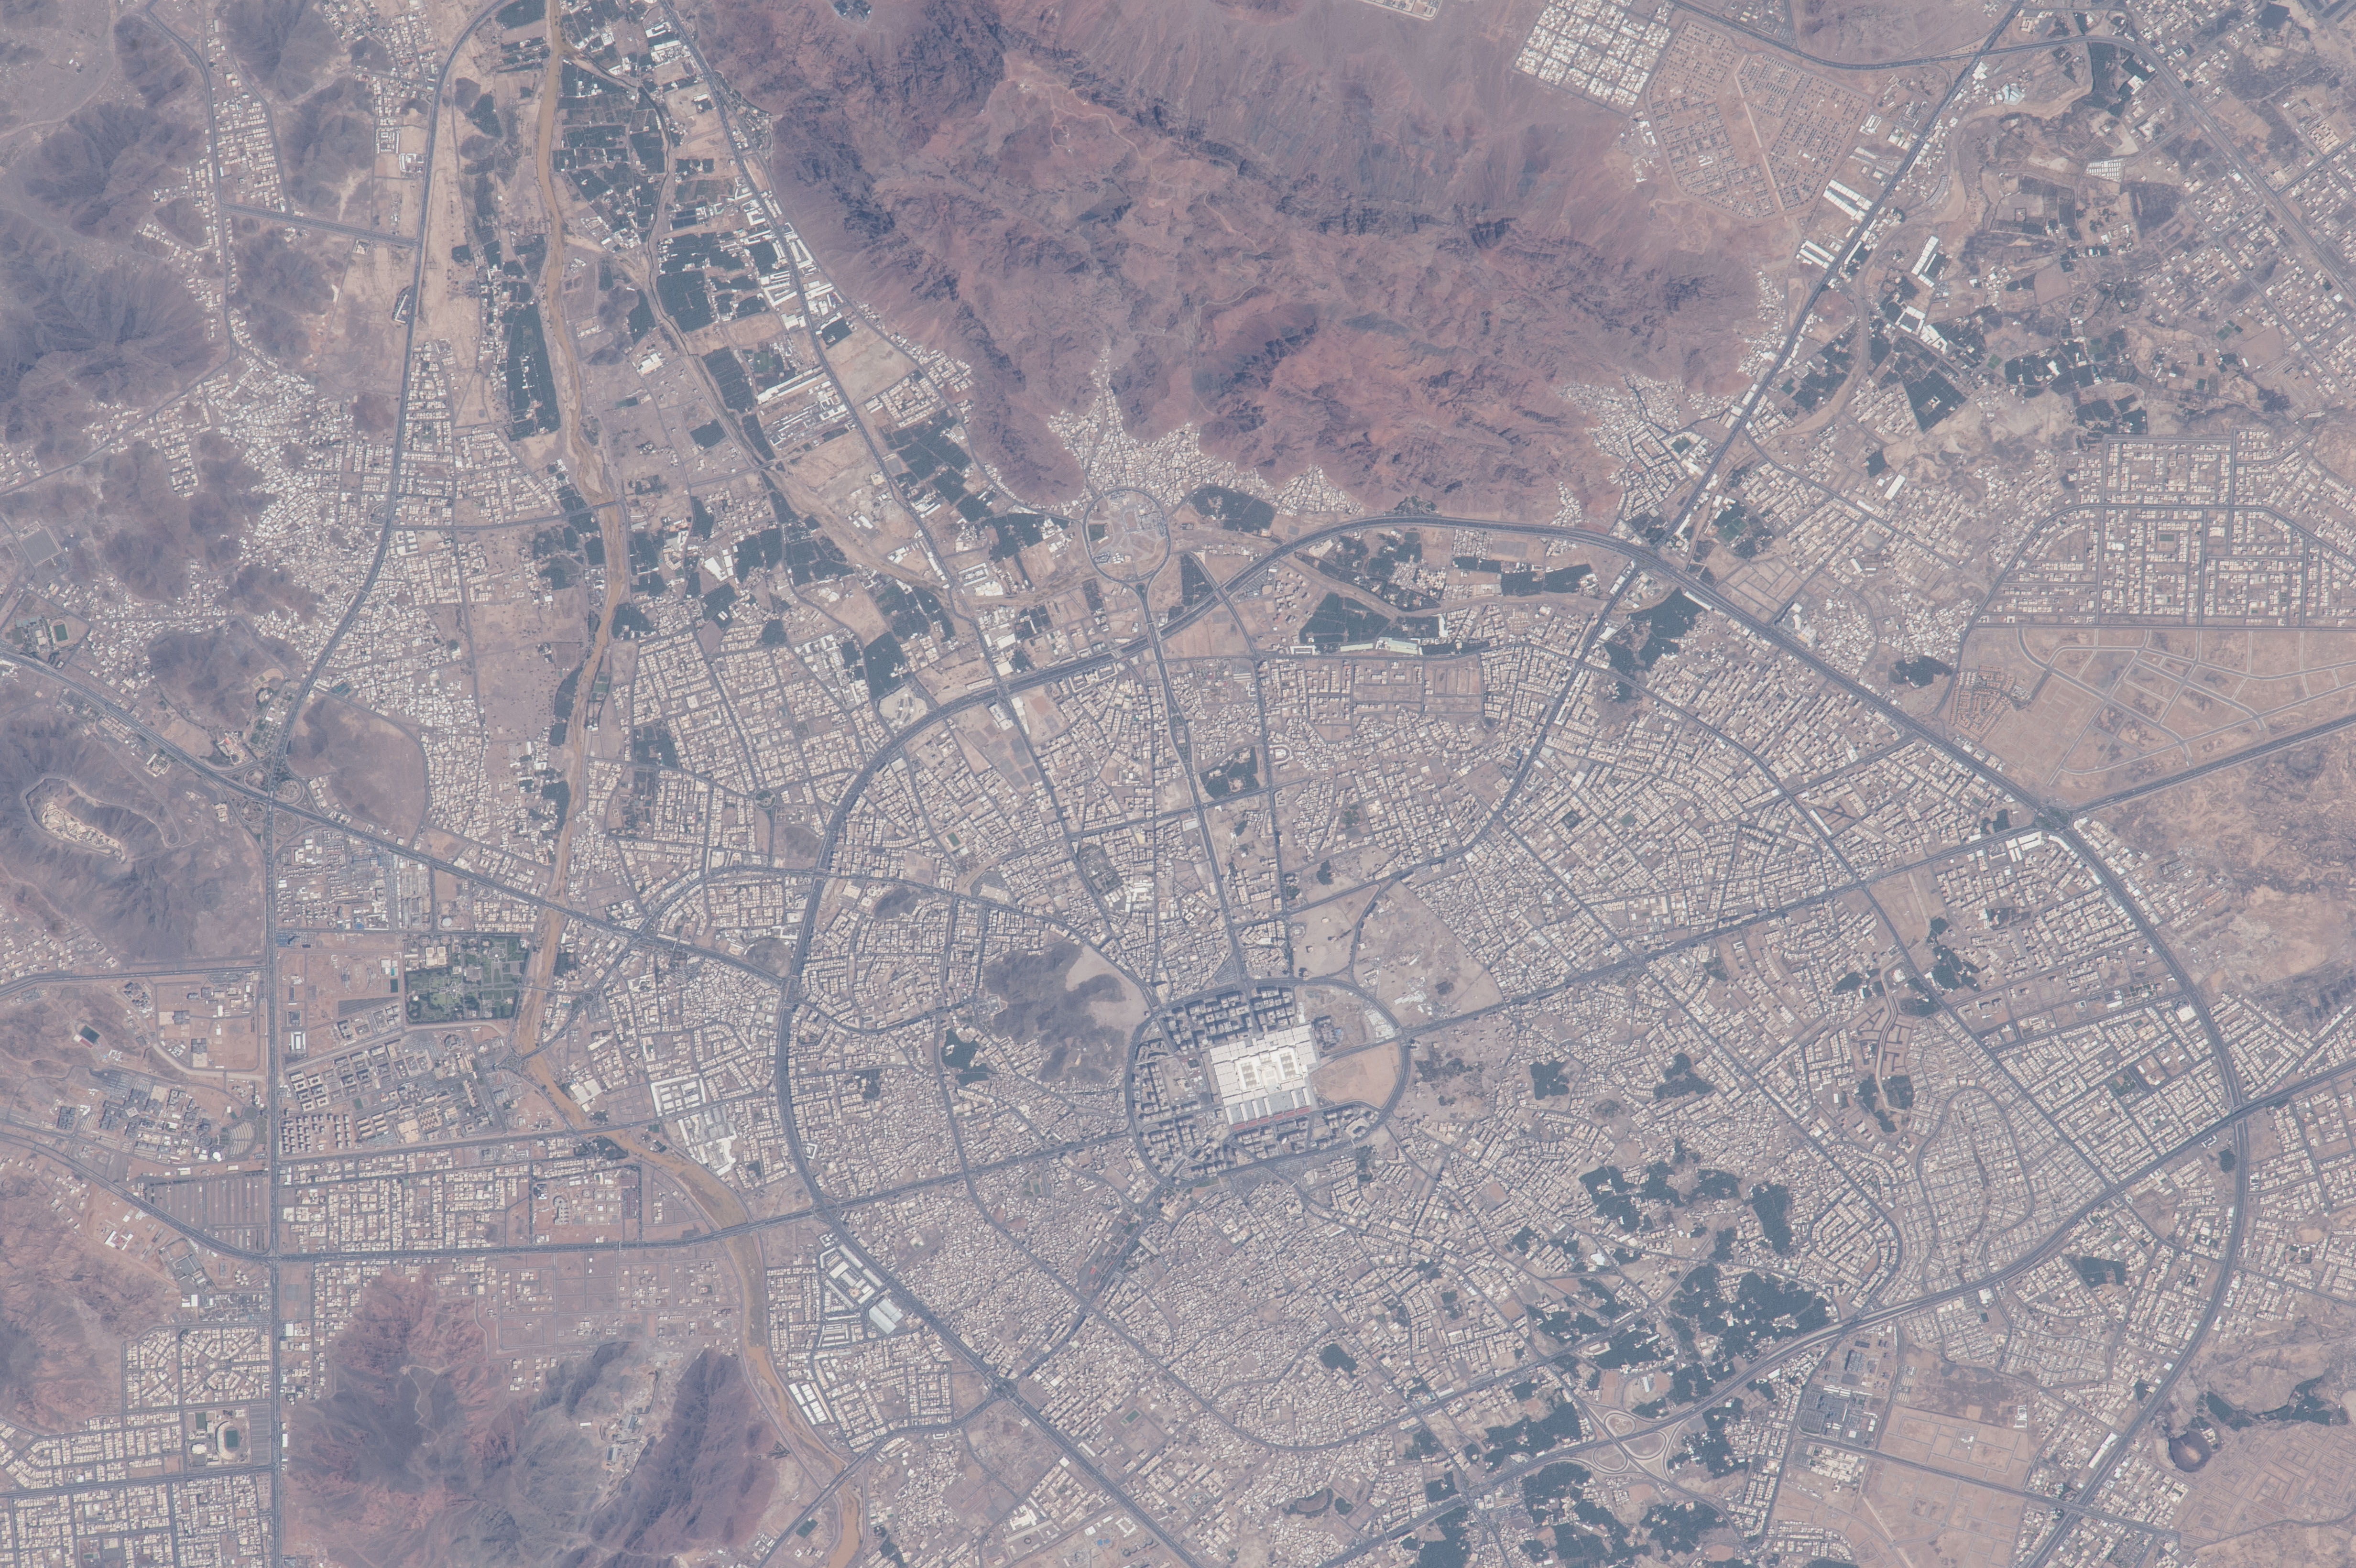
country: SAUDI ARABIA
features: MEDINA, PROPHET'S MOSQUE, ROADS
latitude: 24.4
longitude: 39.5
